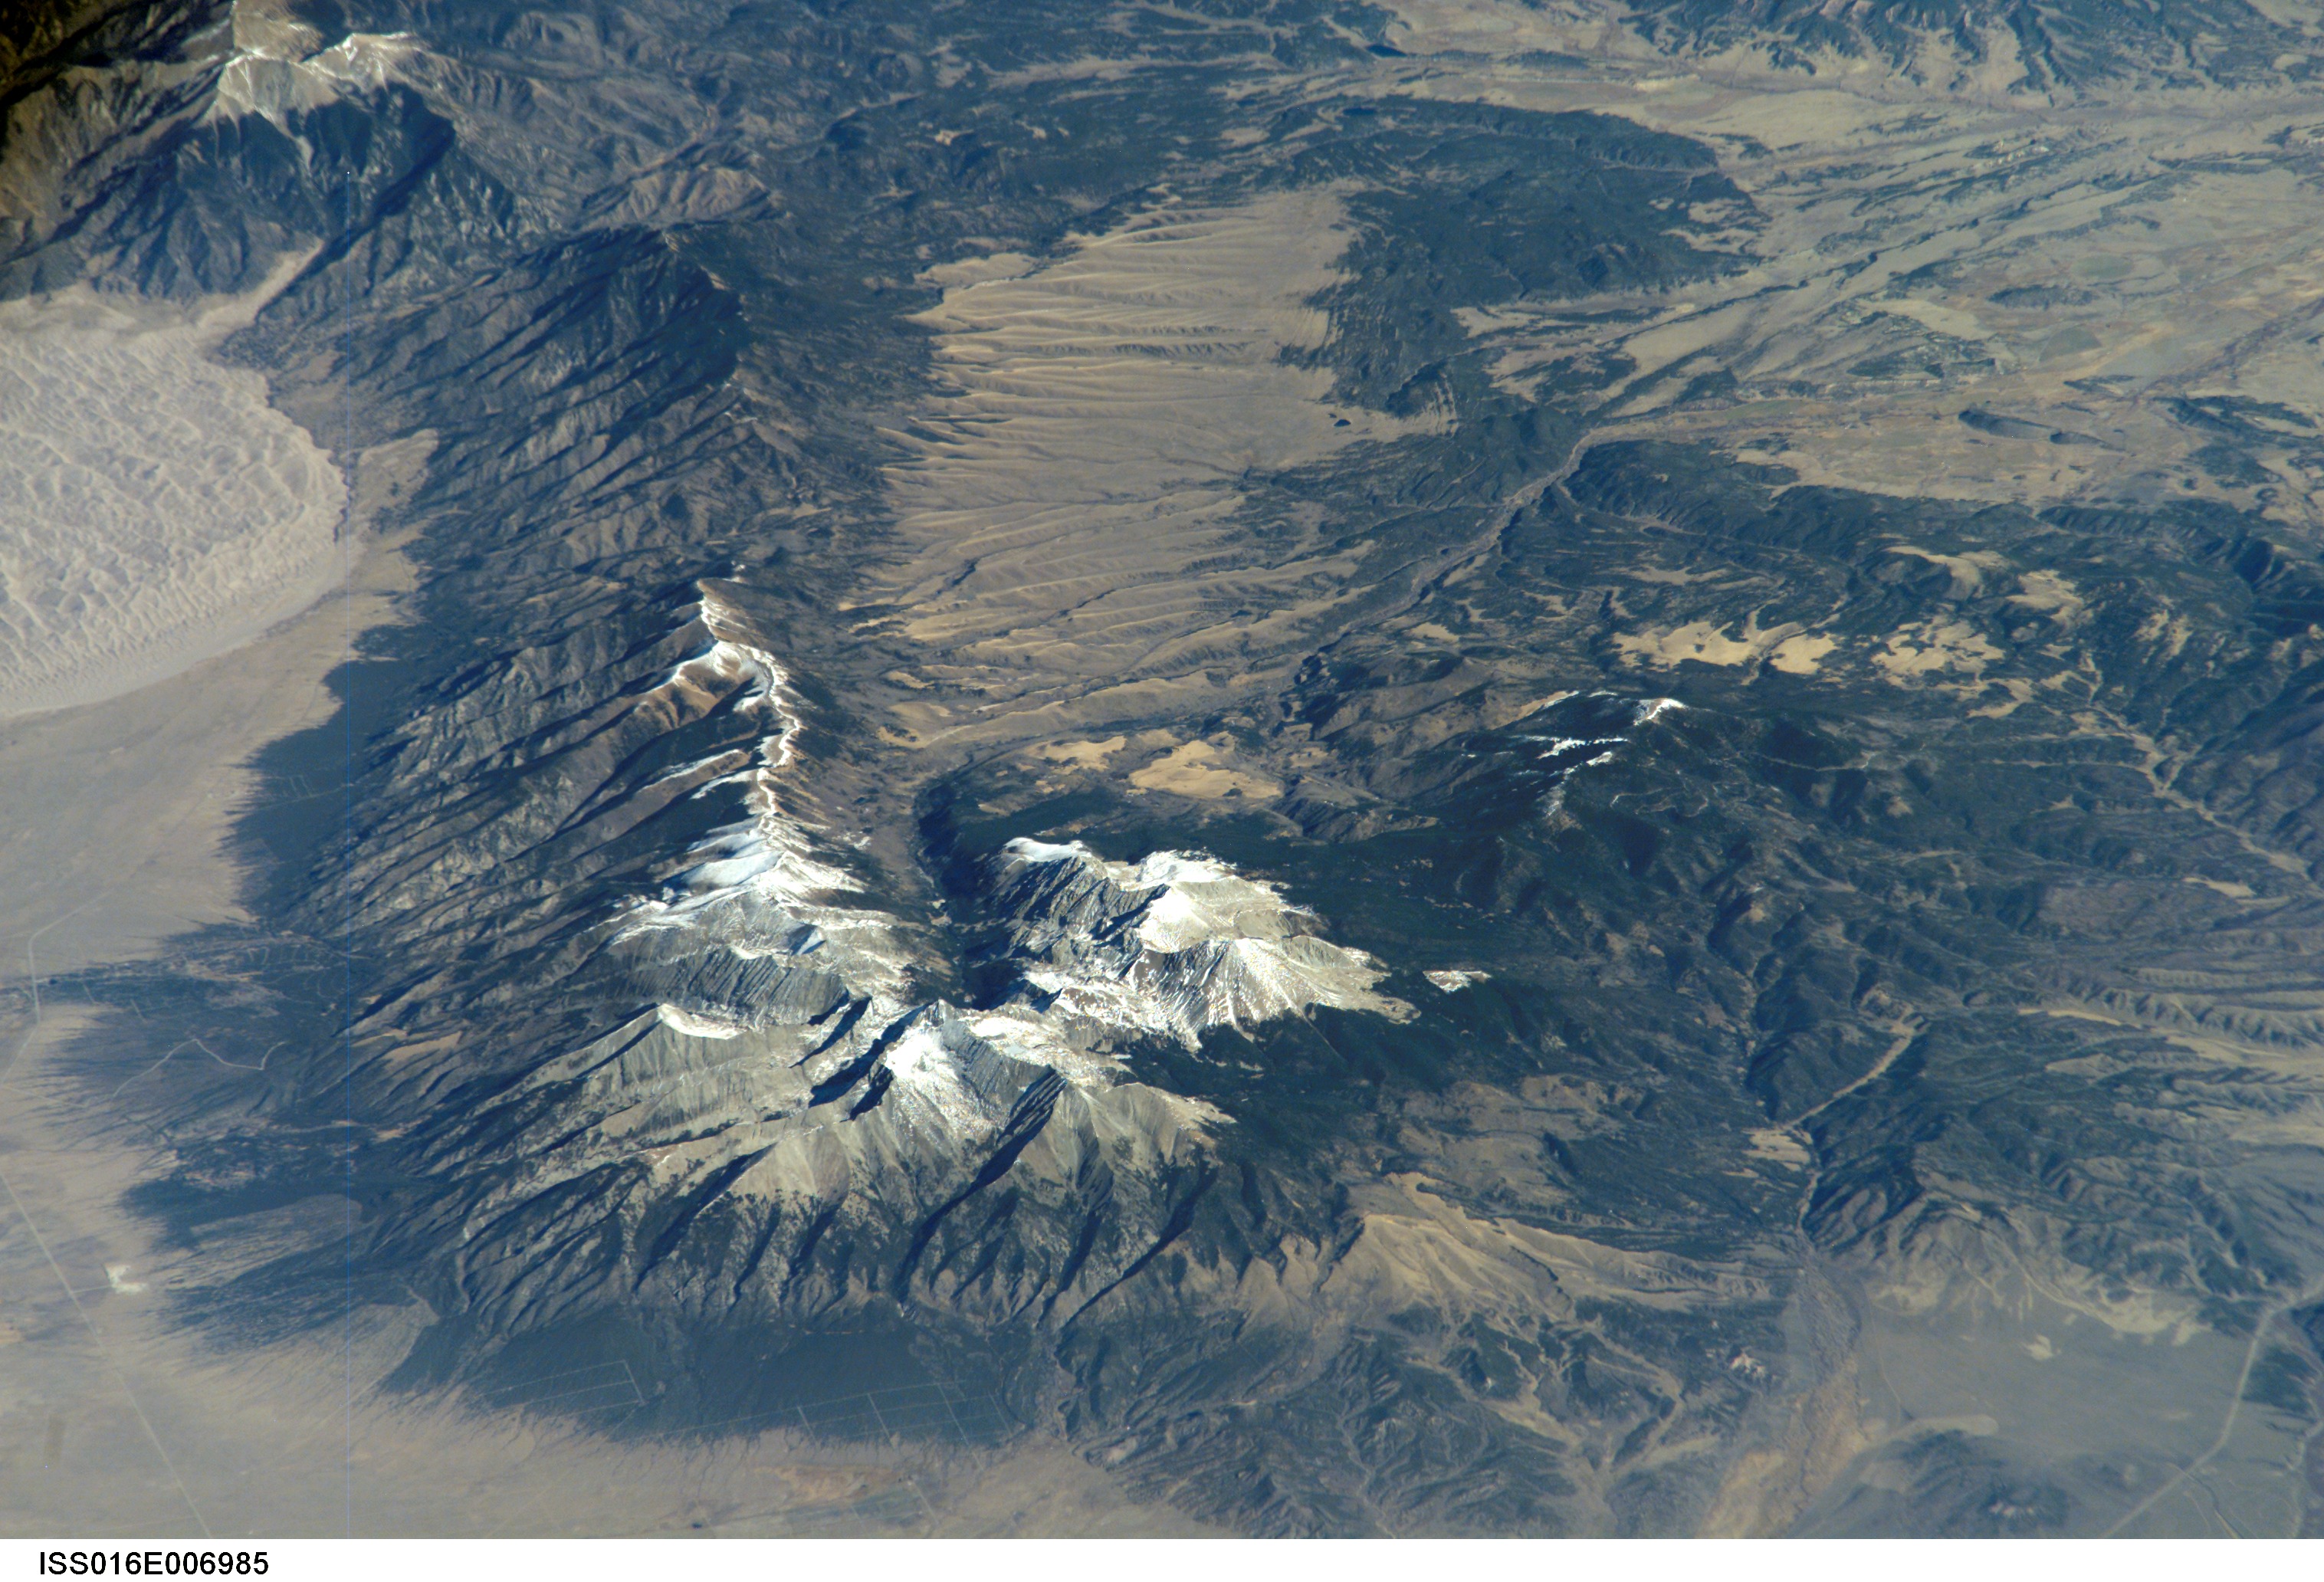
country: USA-COLORADO
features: GREAT SAND DUNES, MT. BLANCA
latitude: 37.7
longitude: -105.4
